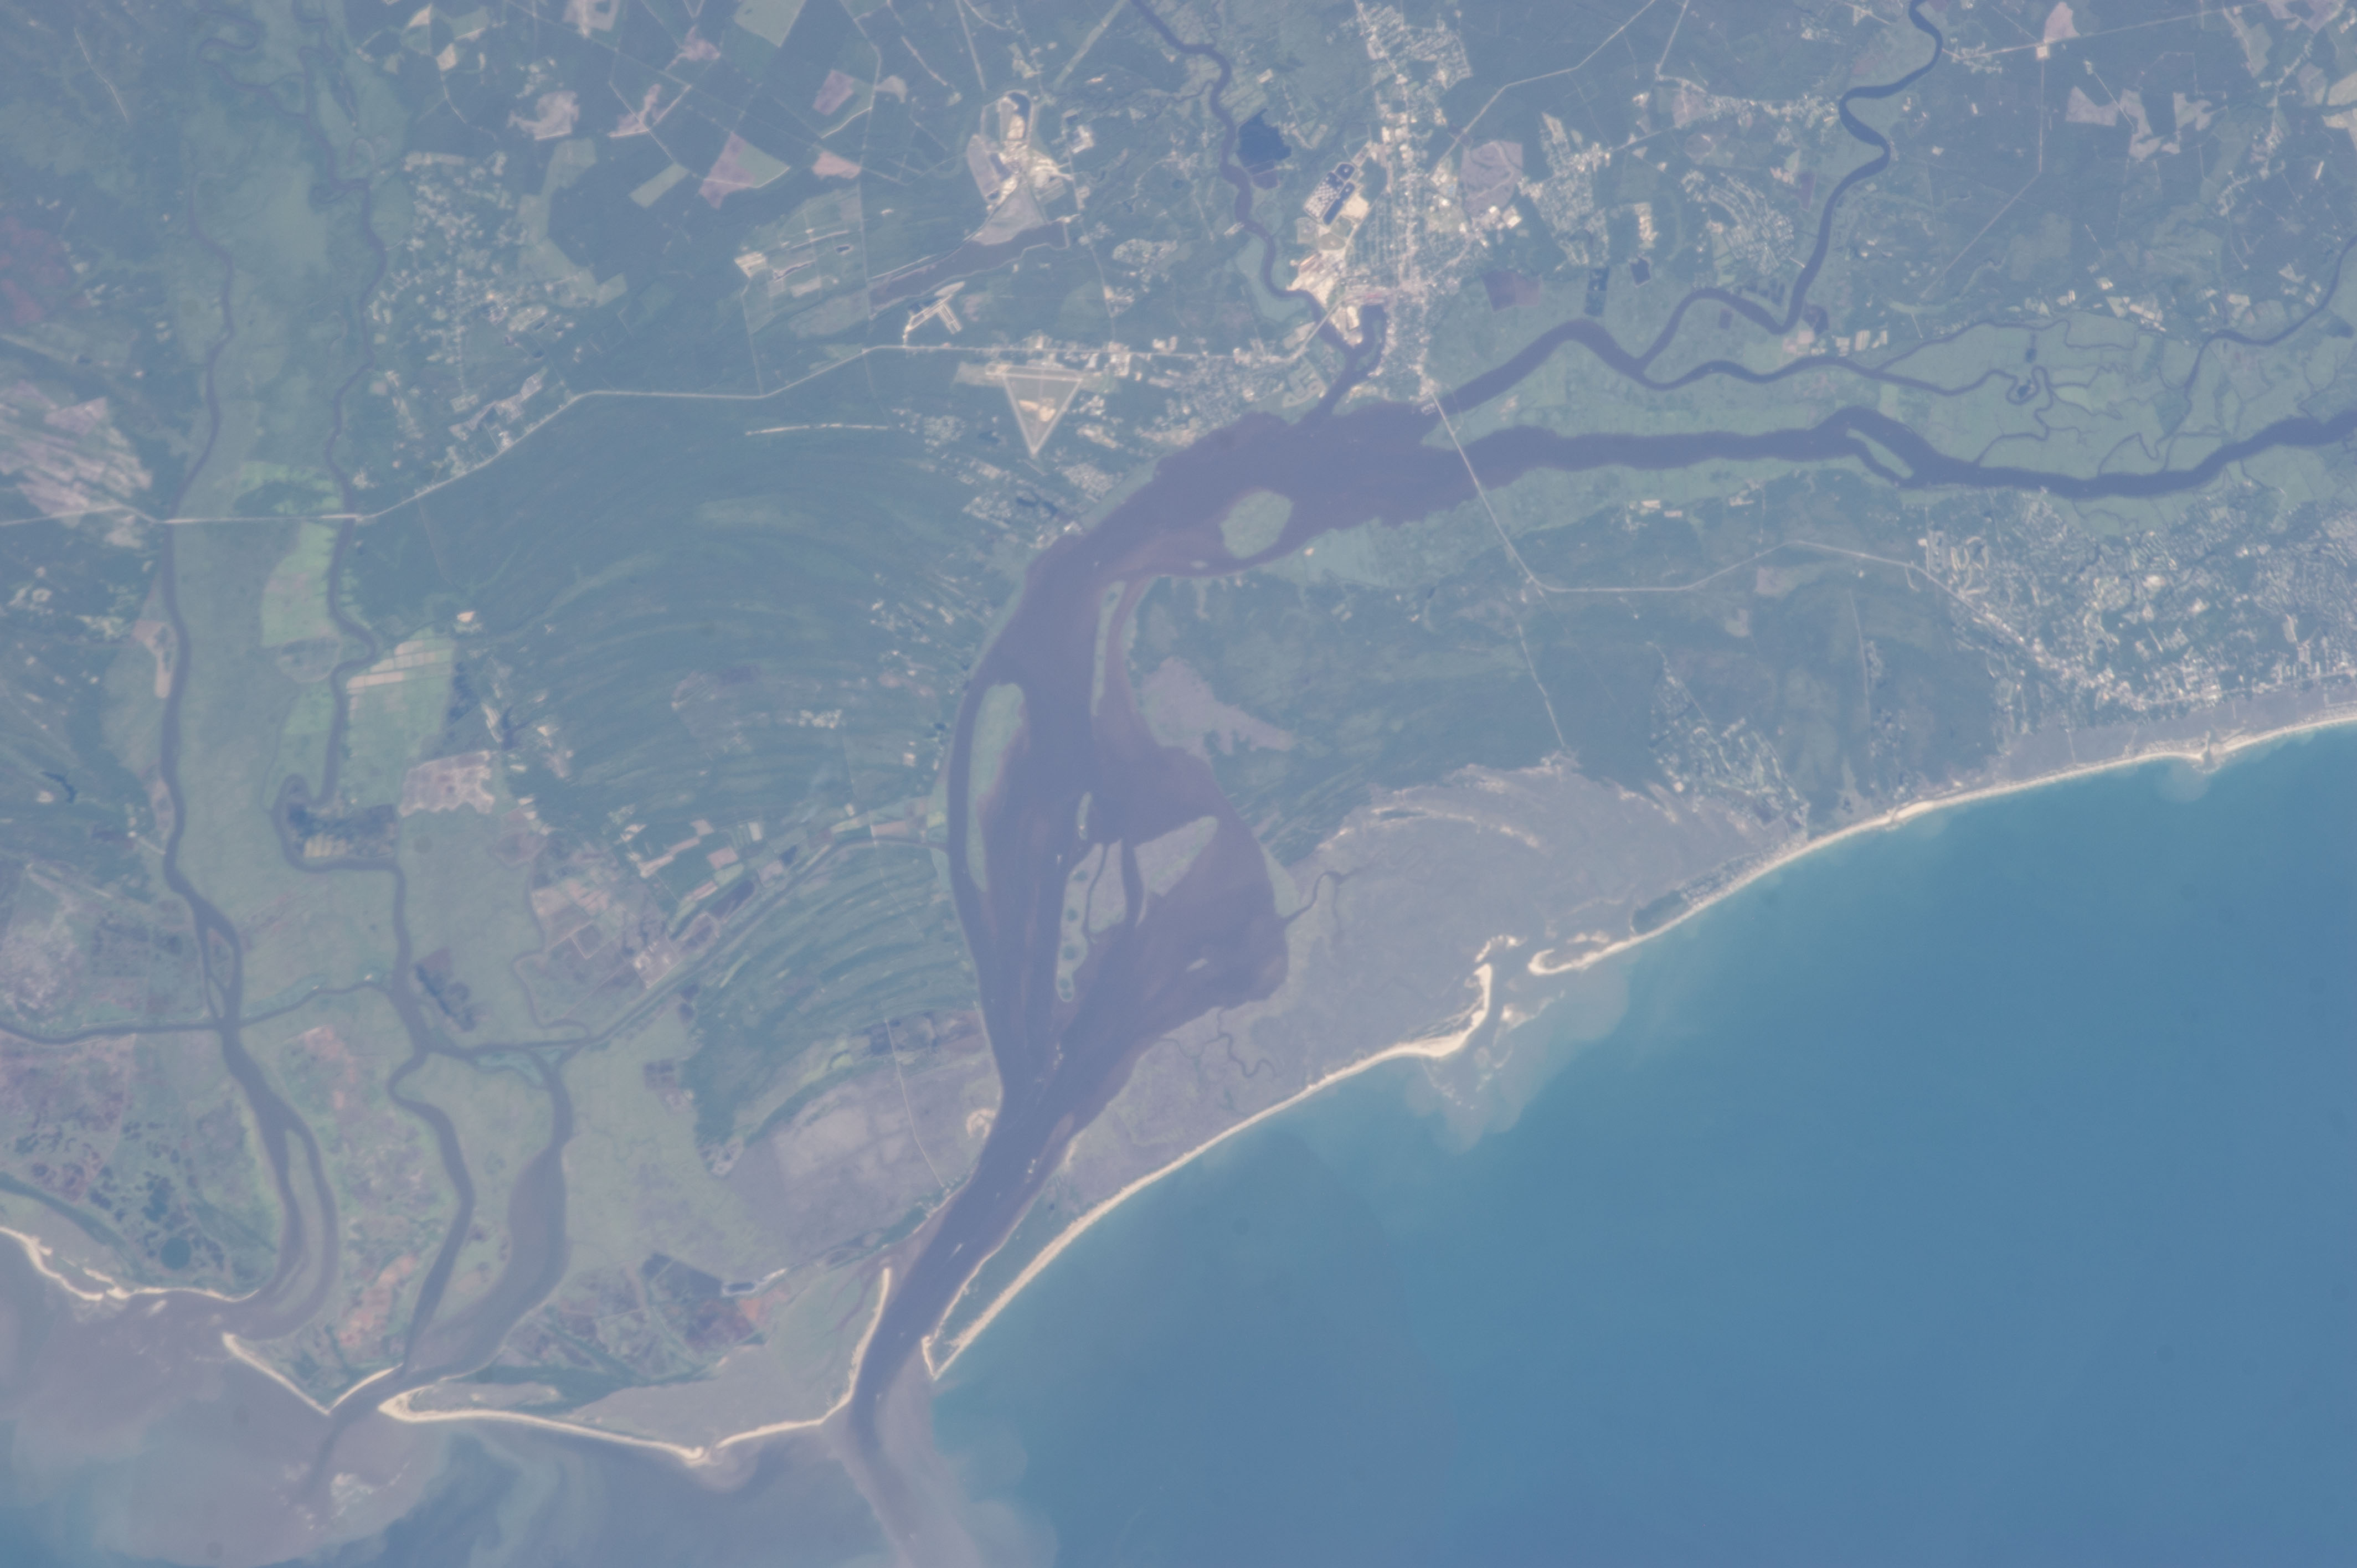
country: USA-SOUTH CAROLINA
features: ATLANTIC O., SED., WINYAH B., WETLANDS, ISLANDS, GEORGETOWN, RIVERS, AGR.
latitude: 33.3
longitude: -79.2
